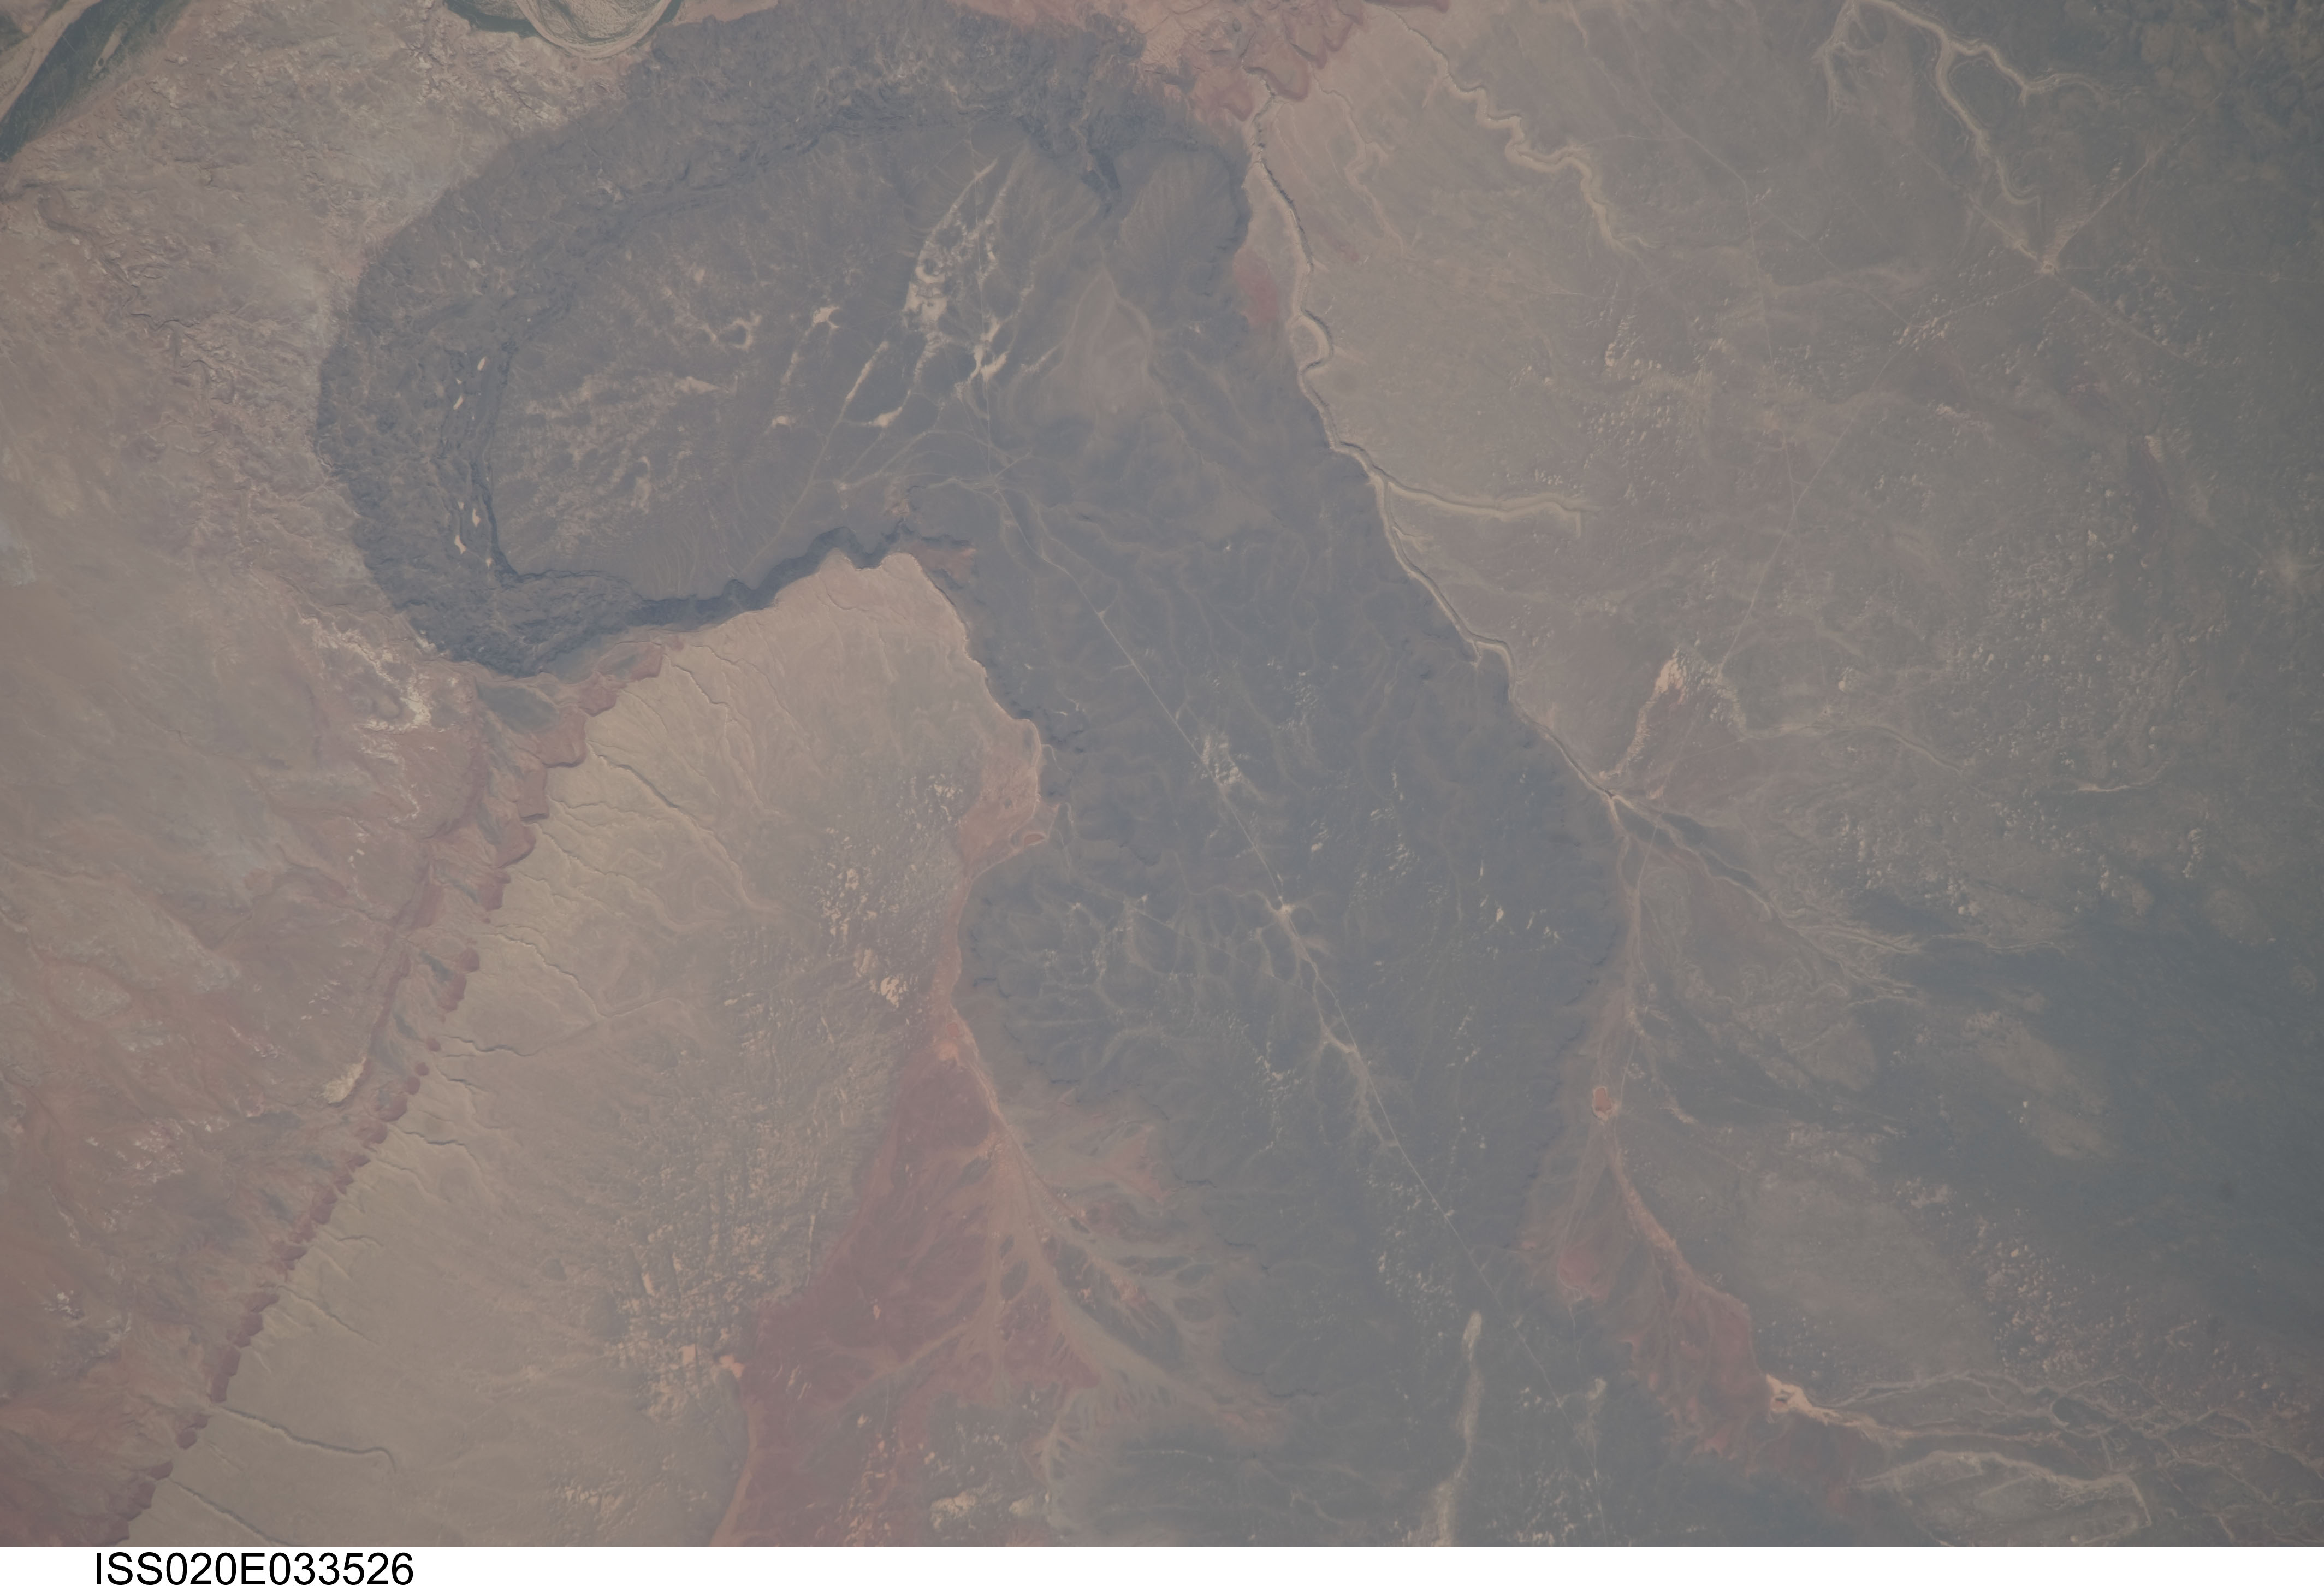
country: USA-ARIZONA
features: BLACK POINT LAVA FLOW, BLACK MESA, RAVINES, ROAD
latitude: 35.7
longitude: -111.4
